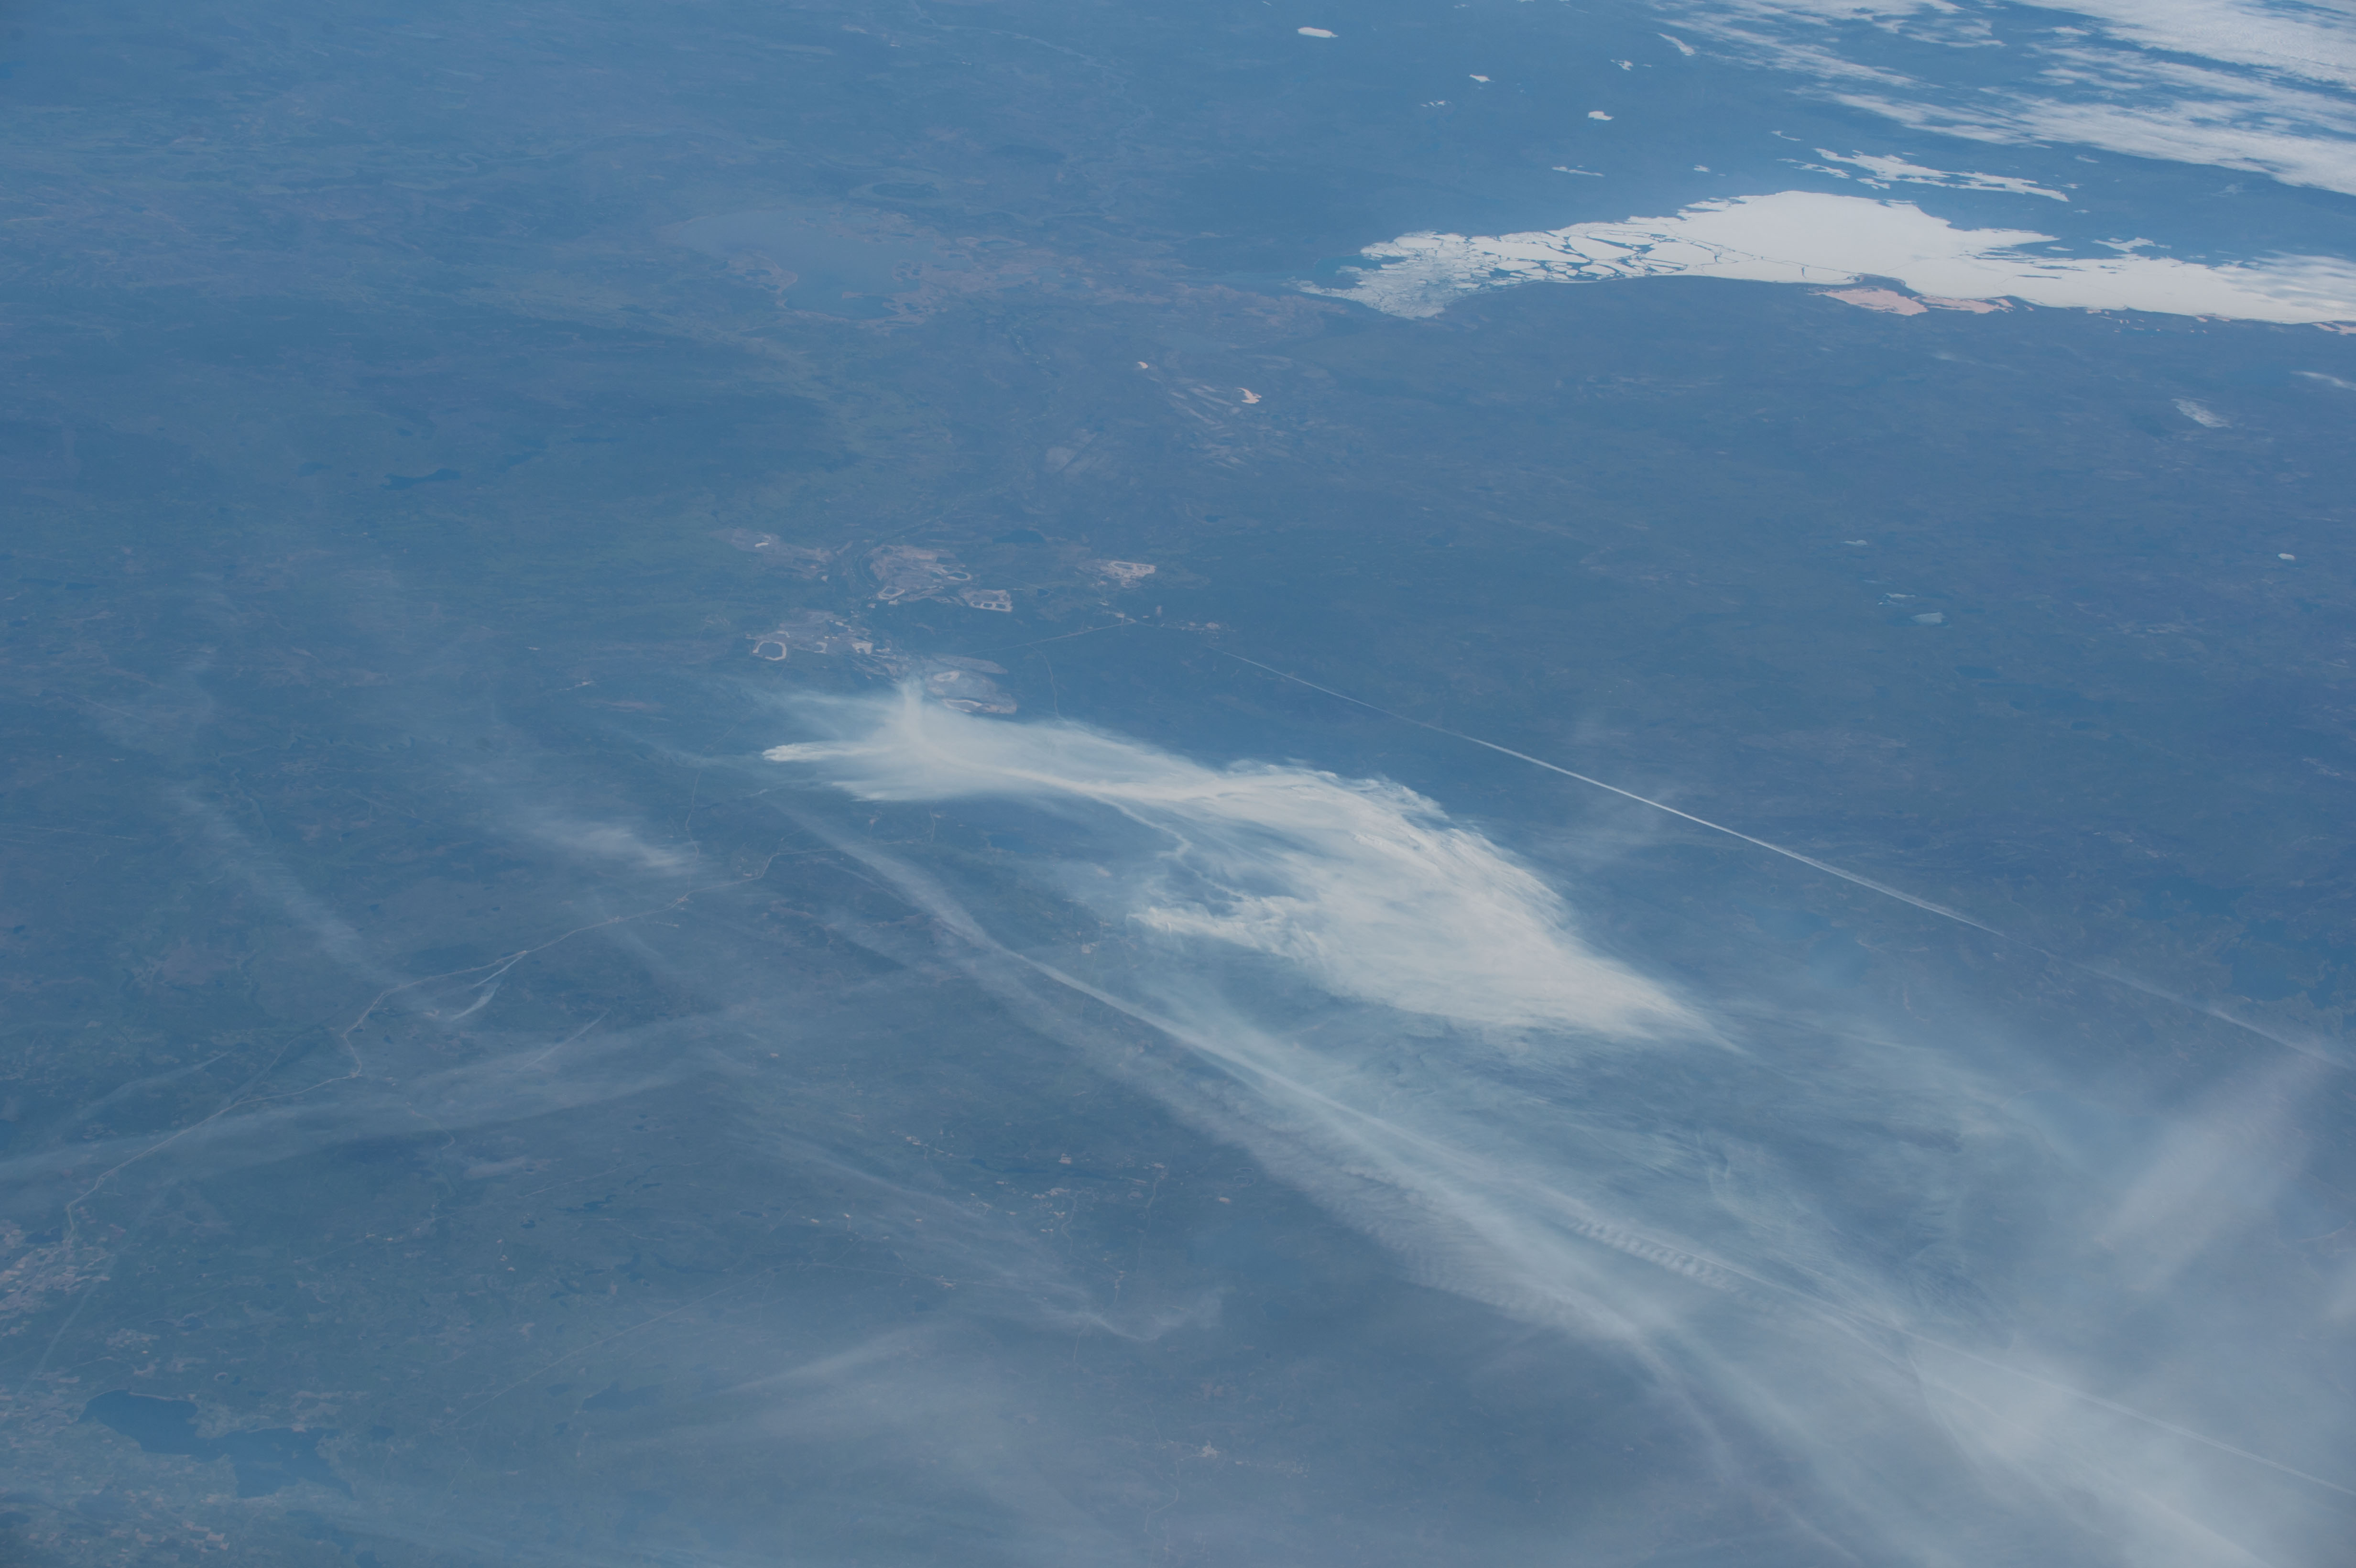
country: CANADA-A
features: FORT MCMURRAY AREA, FIRE PLUMES, TAR SAND OPERATIONS, ATHABASCA R., ROADS
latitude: 56.8
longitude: -110.9
